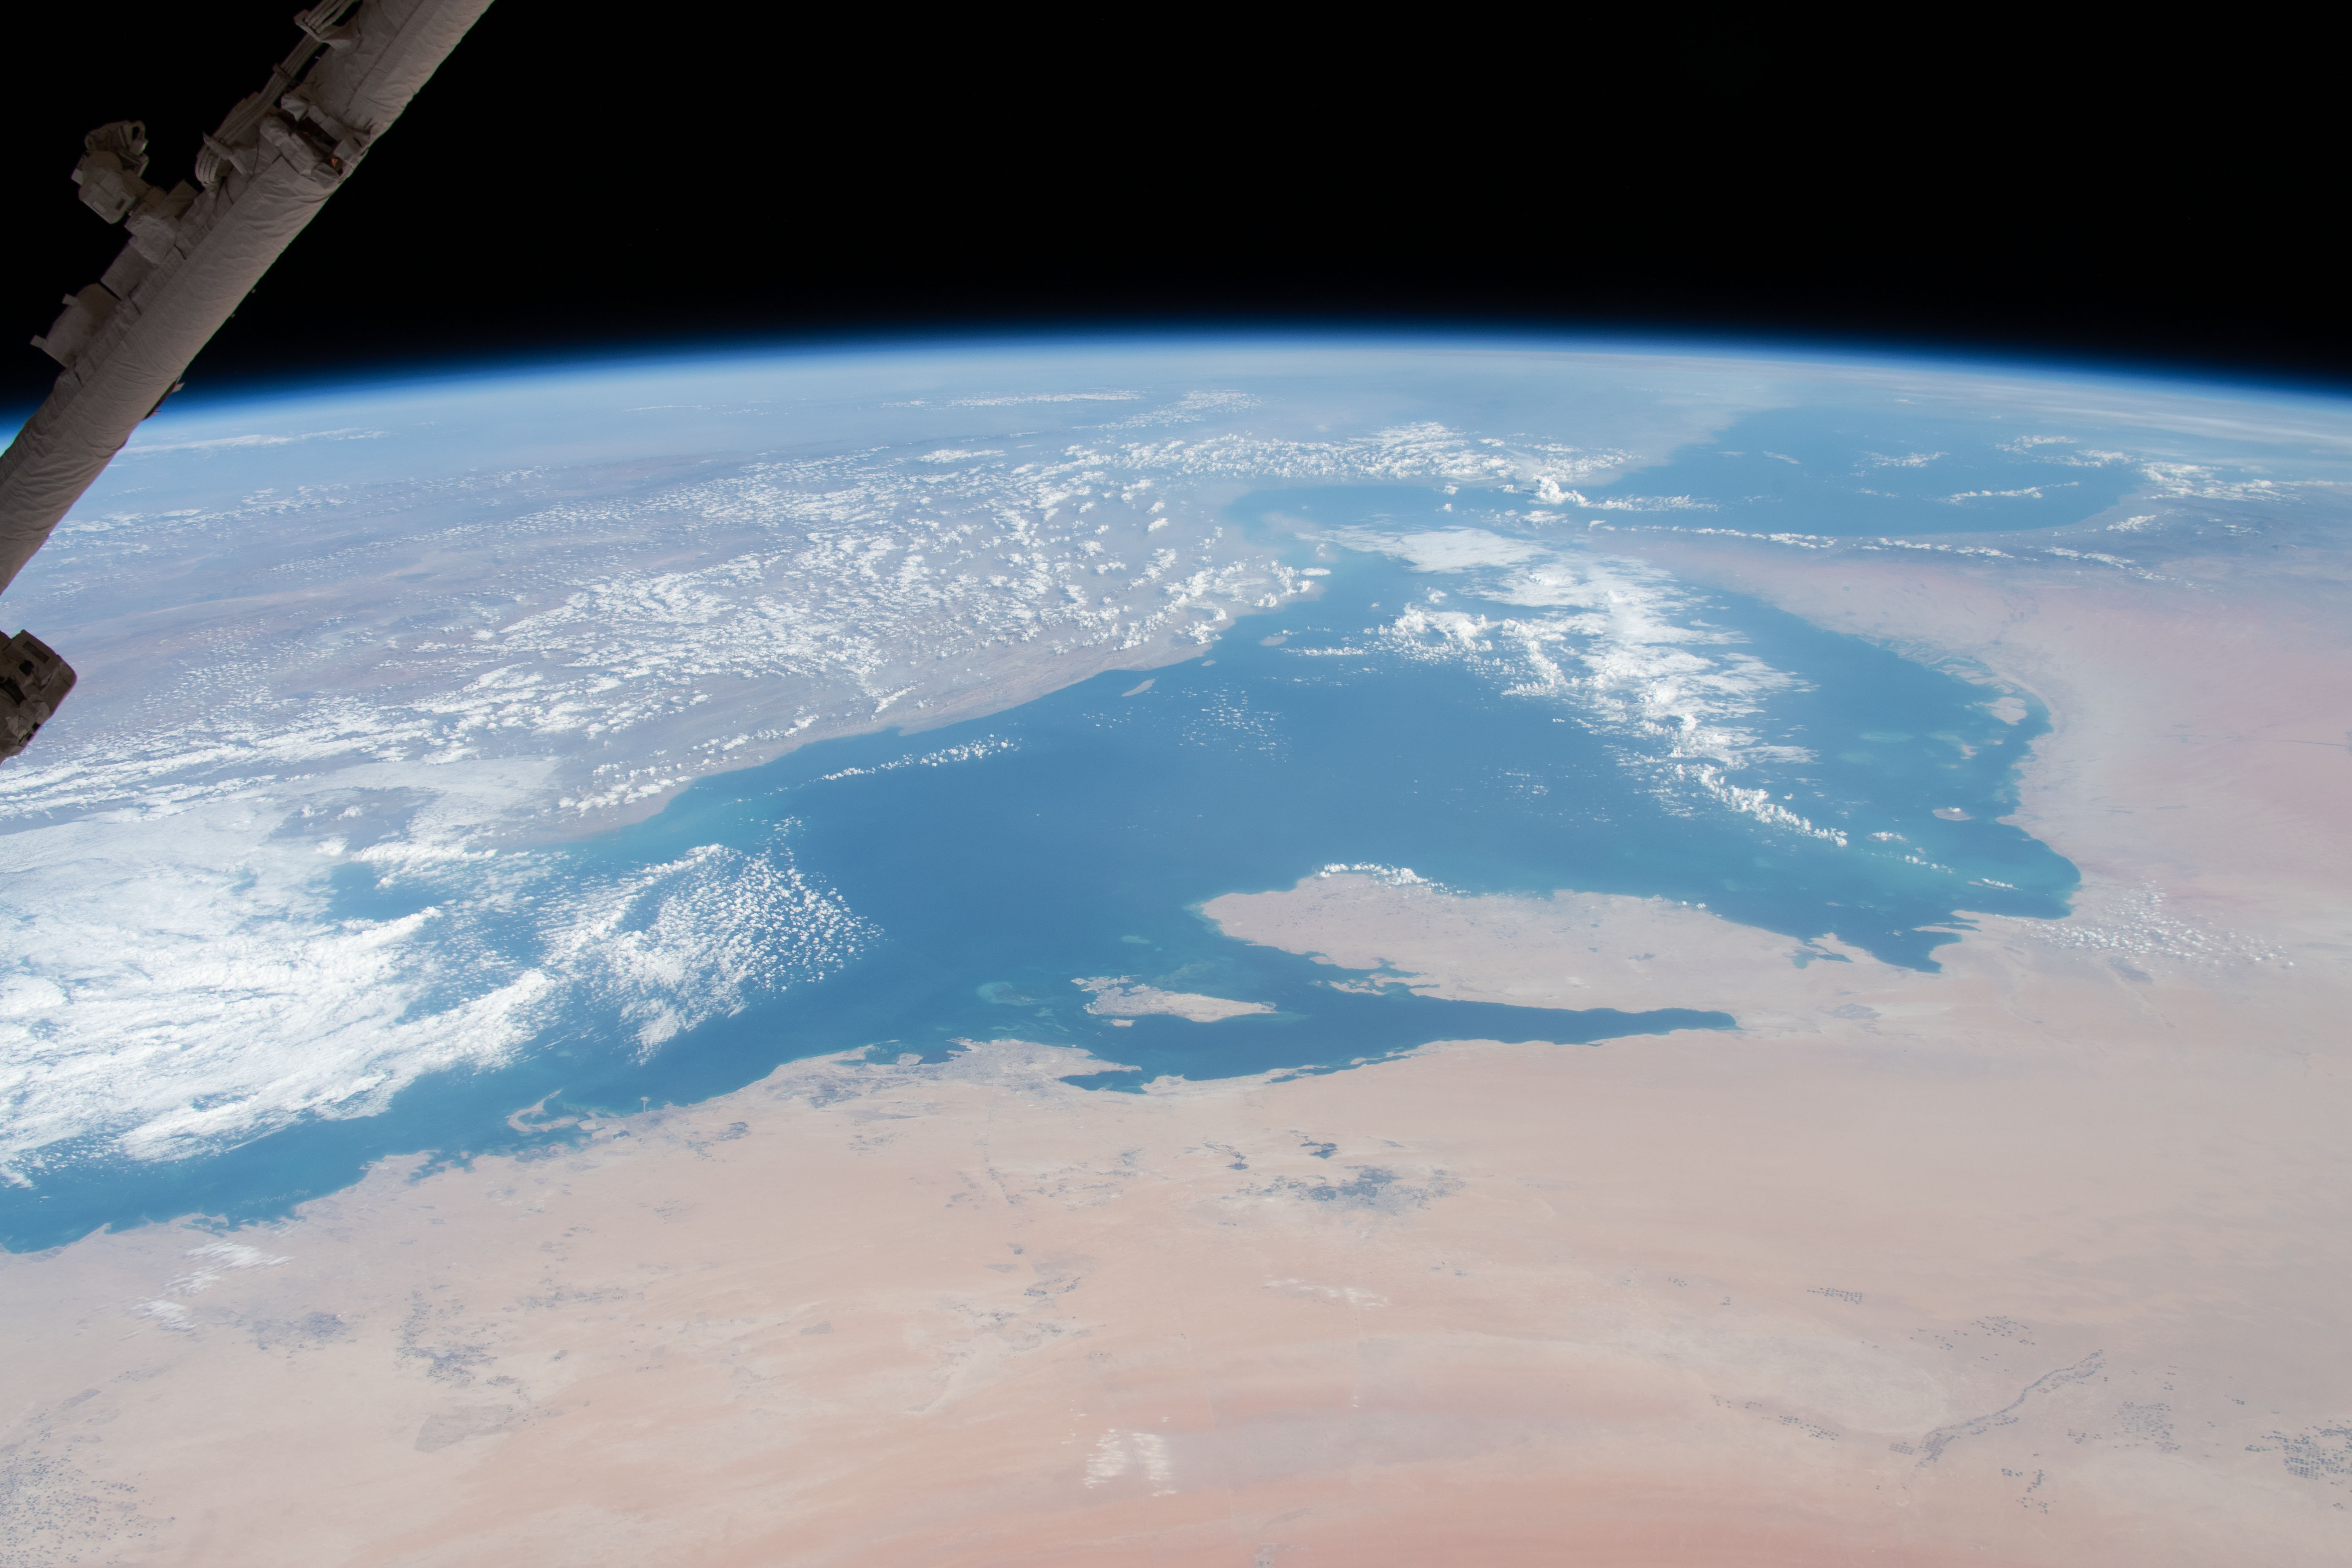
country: QATAR
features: PERSIAN GULF, UNITED ARAB EMIRATES, IRAN, QATAR, SAUDI ARABIA
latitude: 26.0
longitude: 52.0
